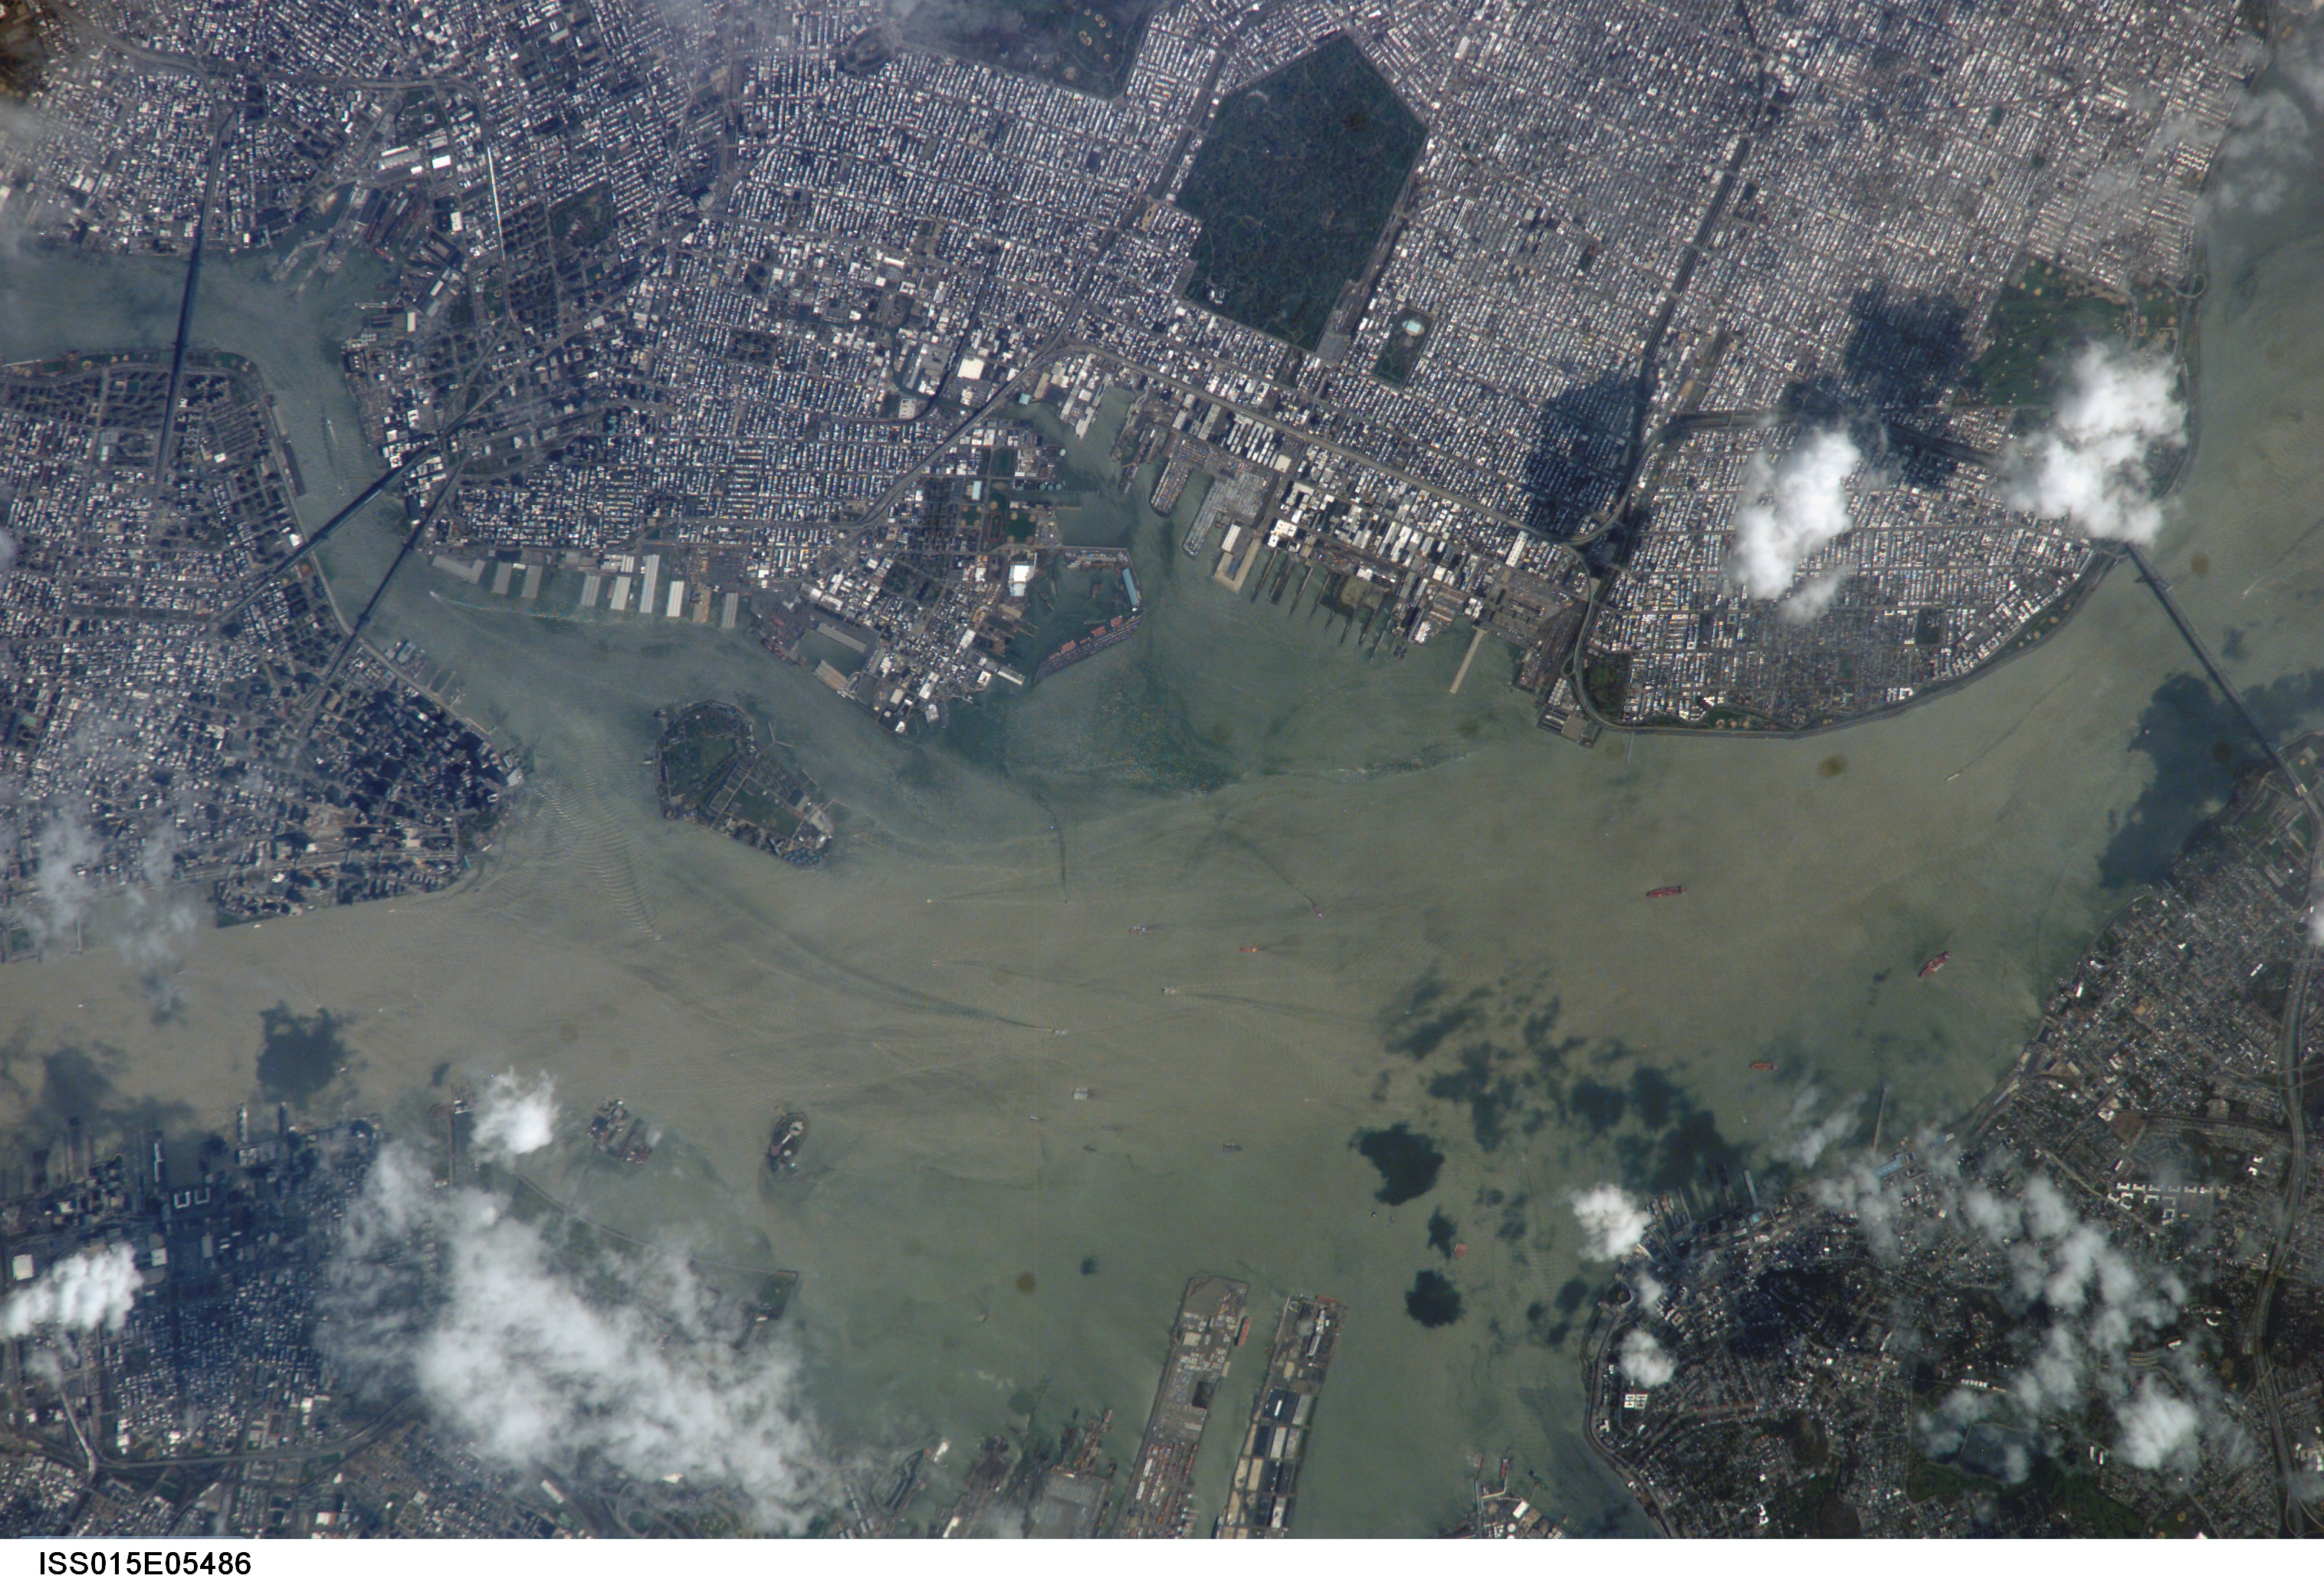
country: USA-NEW YORK
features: BROOKLYN, UPPER BAY, EAST RIVER
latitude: 40.7
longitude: -74.1
